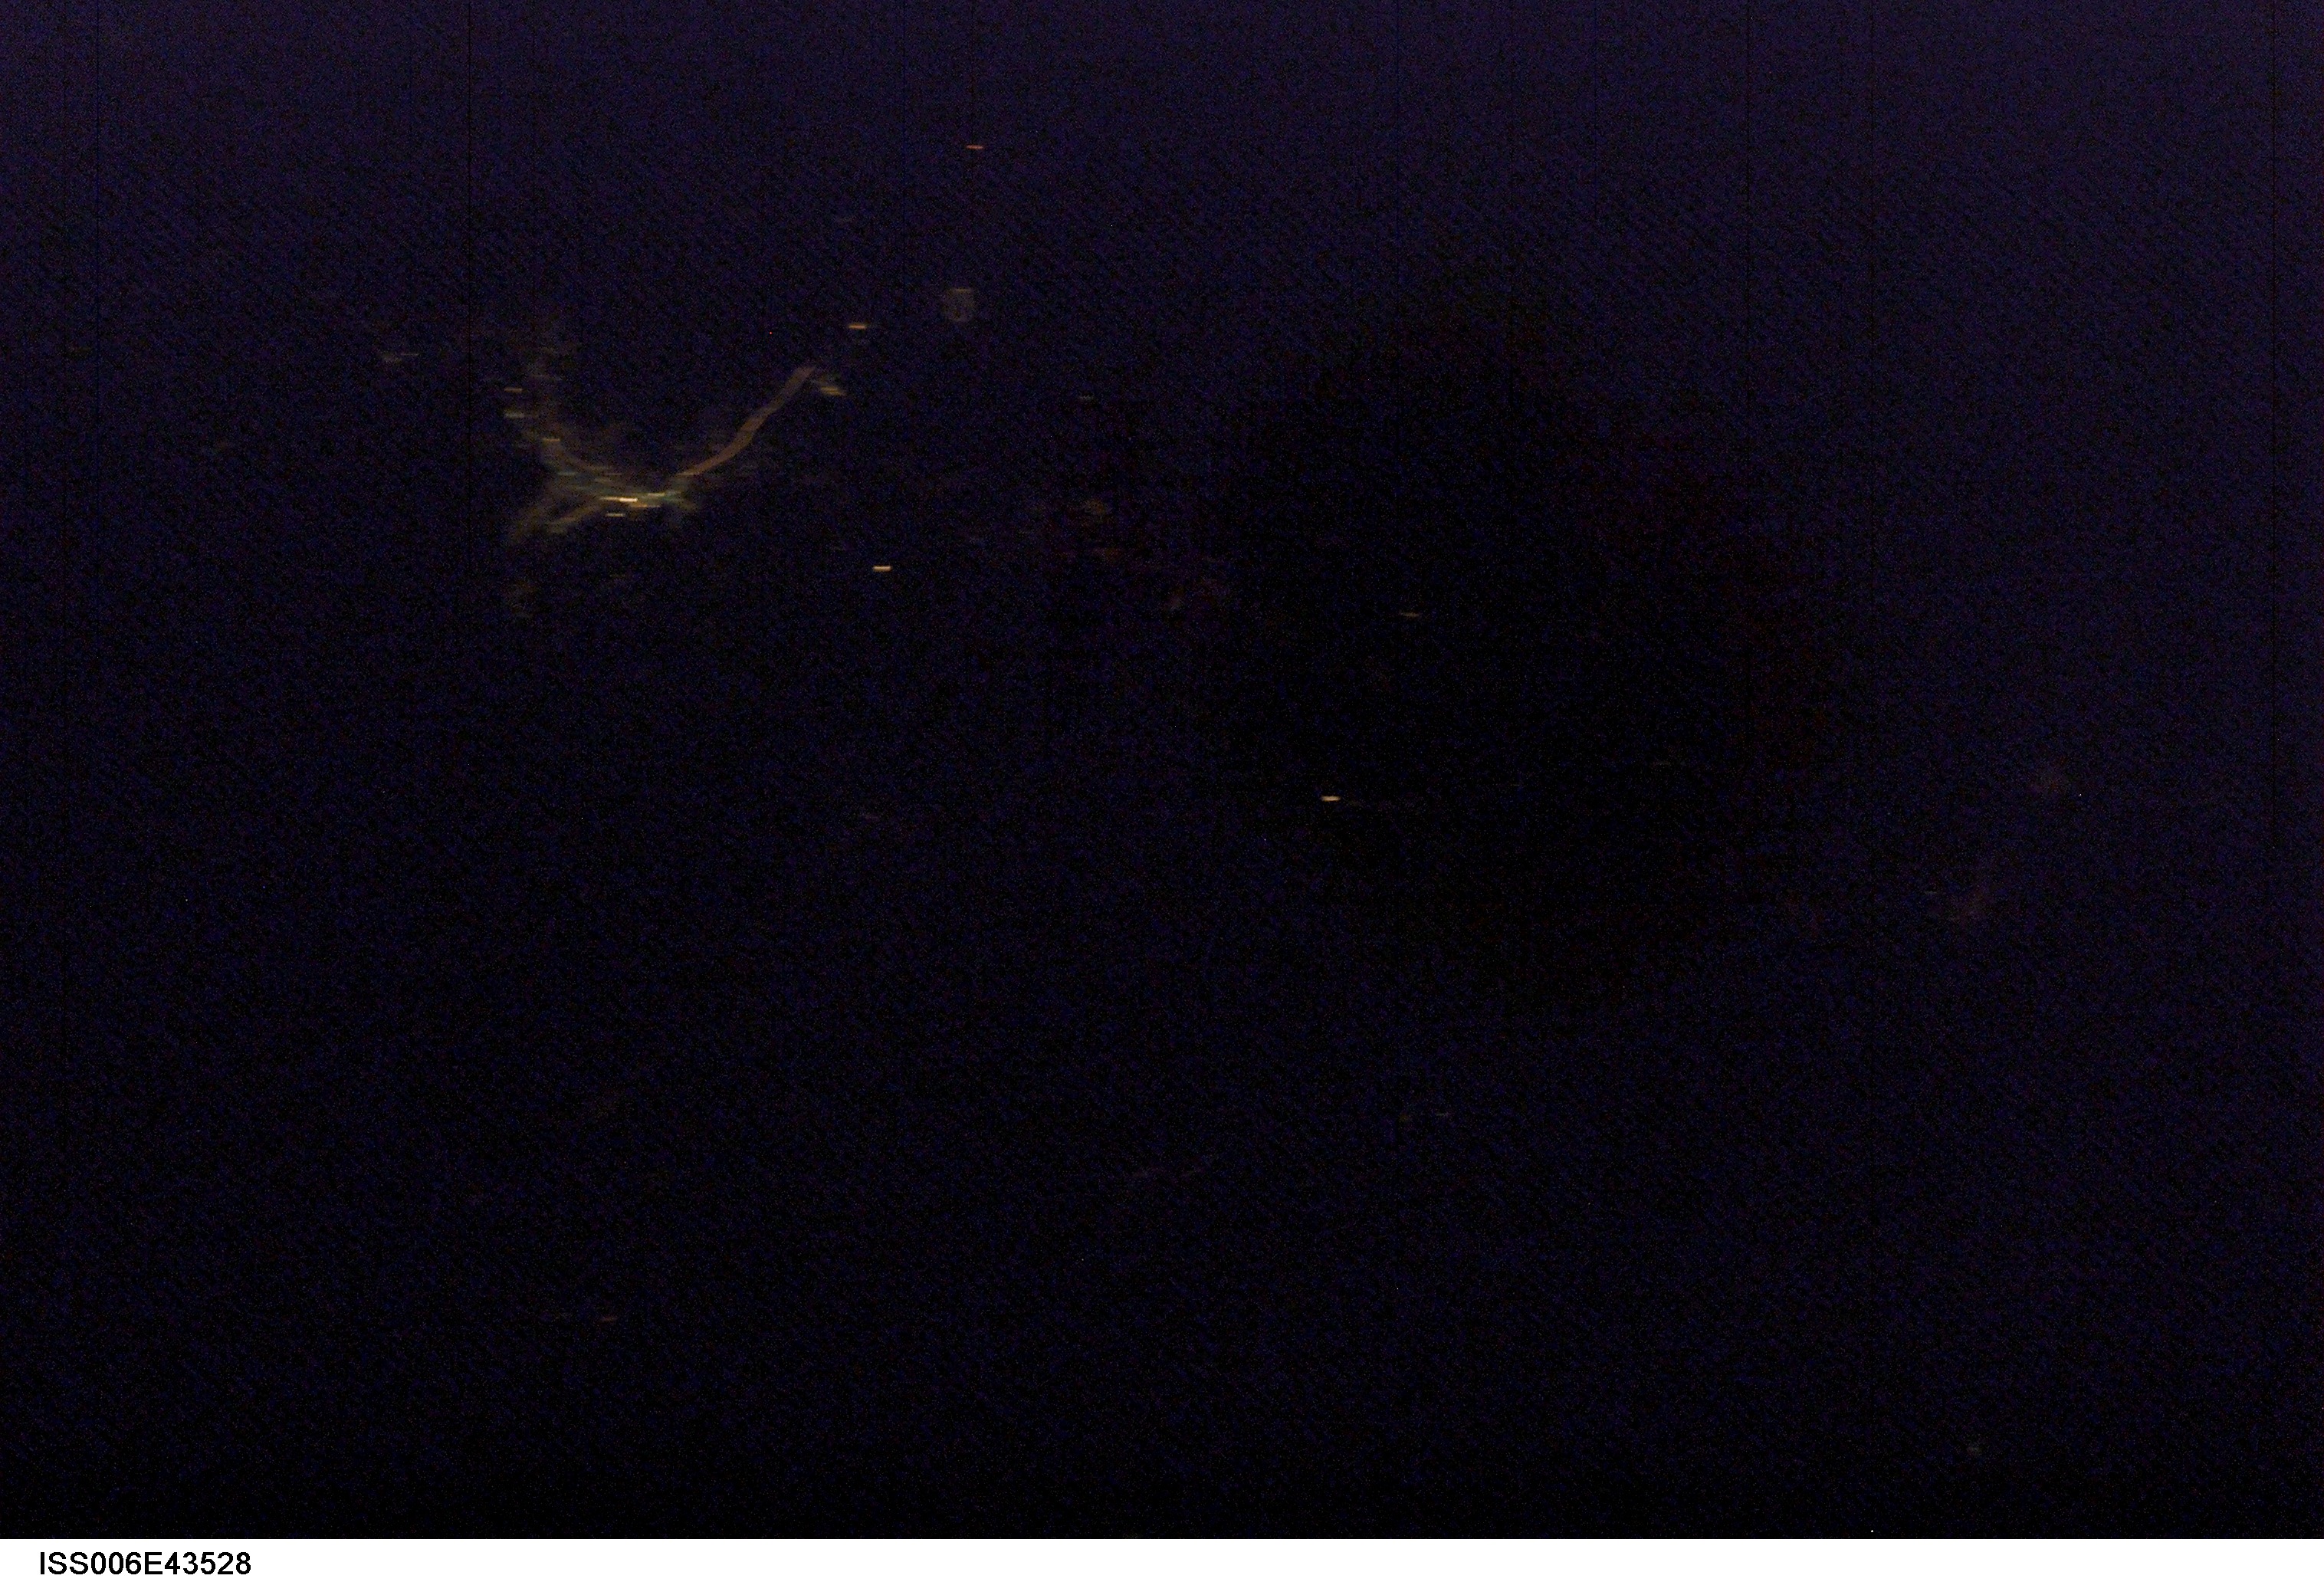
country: AZERBAIJAN
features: DARK EARTHOBS
